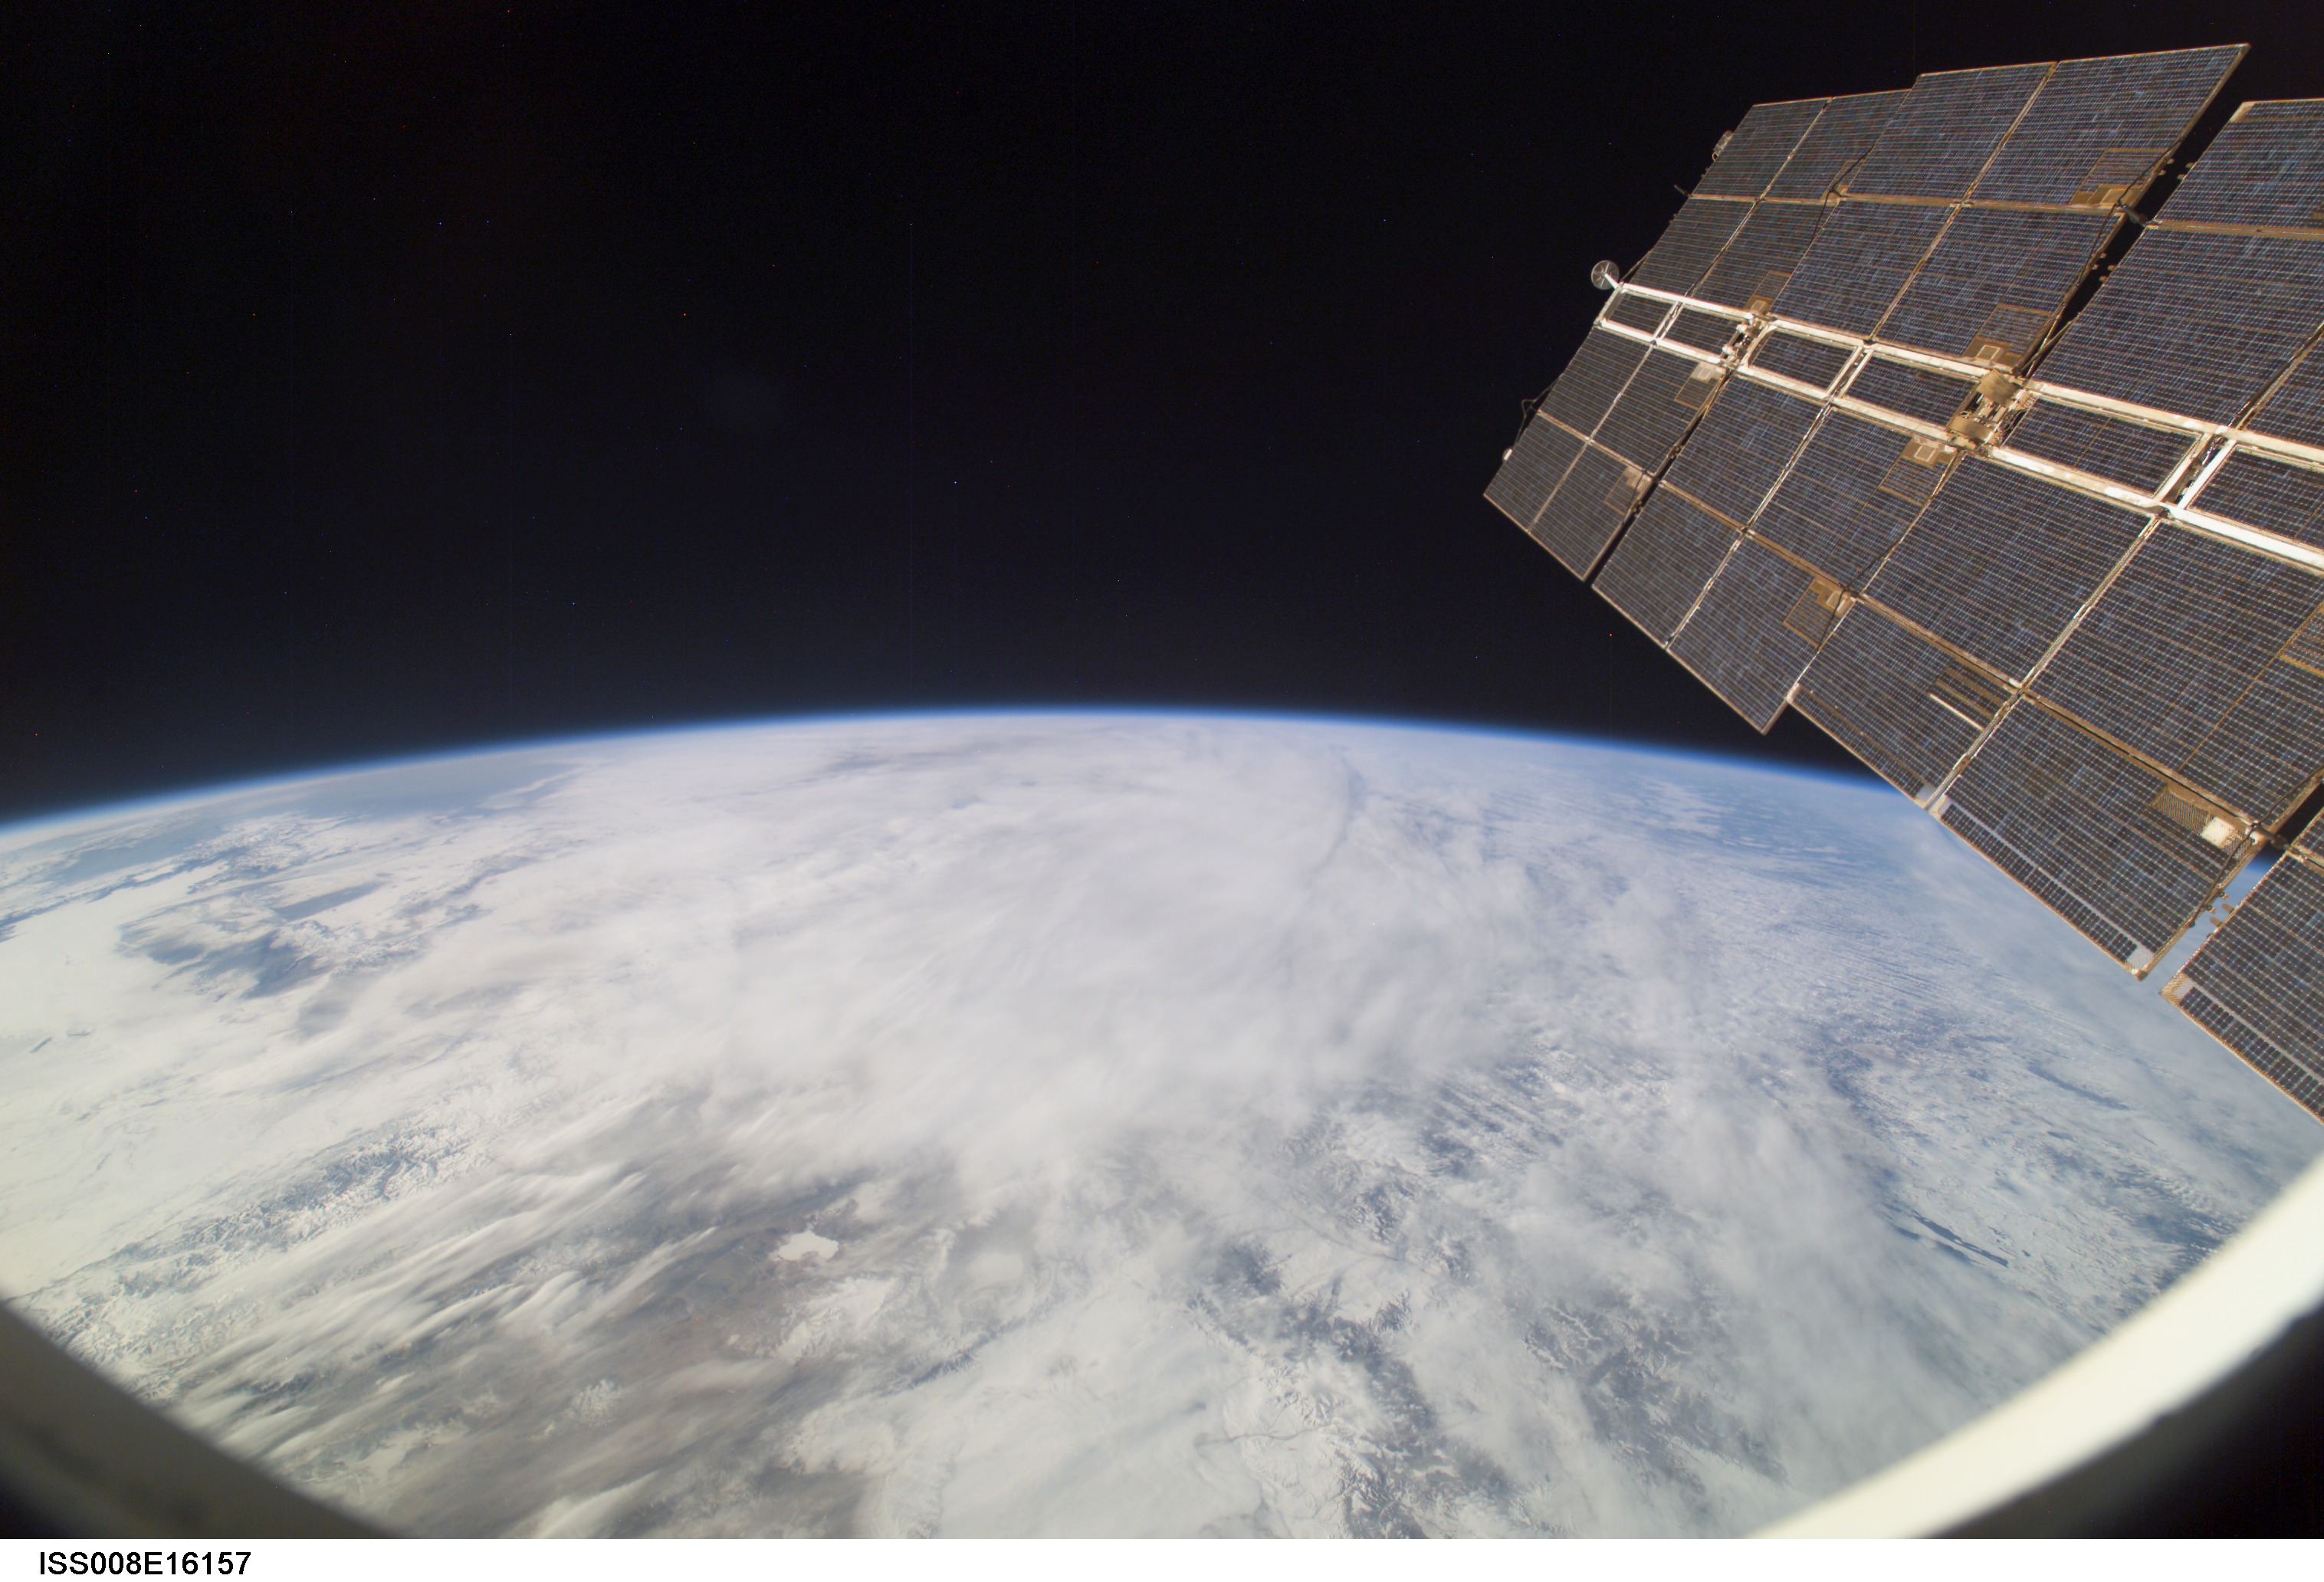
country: RUSSIAN FEDERATION
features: ALTAY MTS., ATMOSPHERIC LIMB
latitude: 51.0
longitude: 90.0
